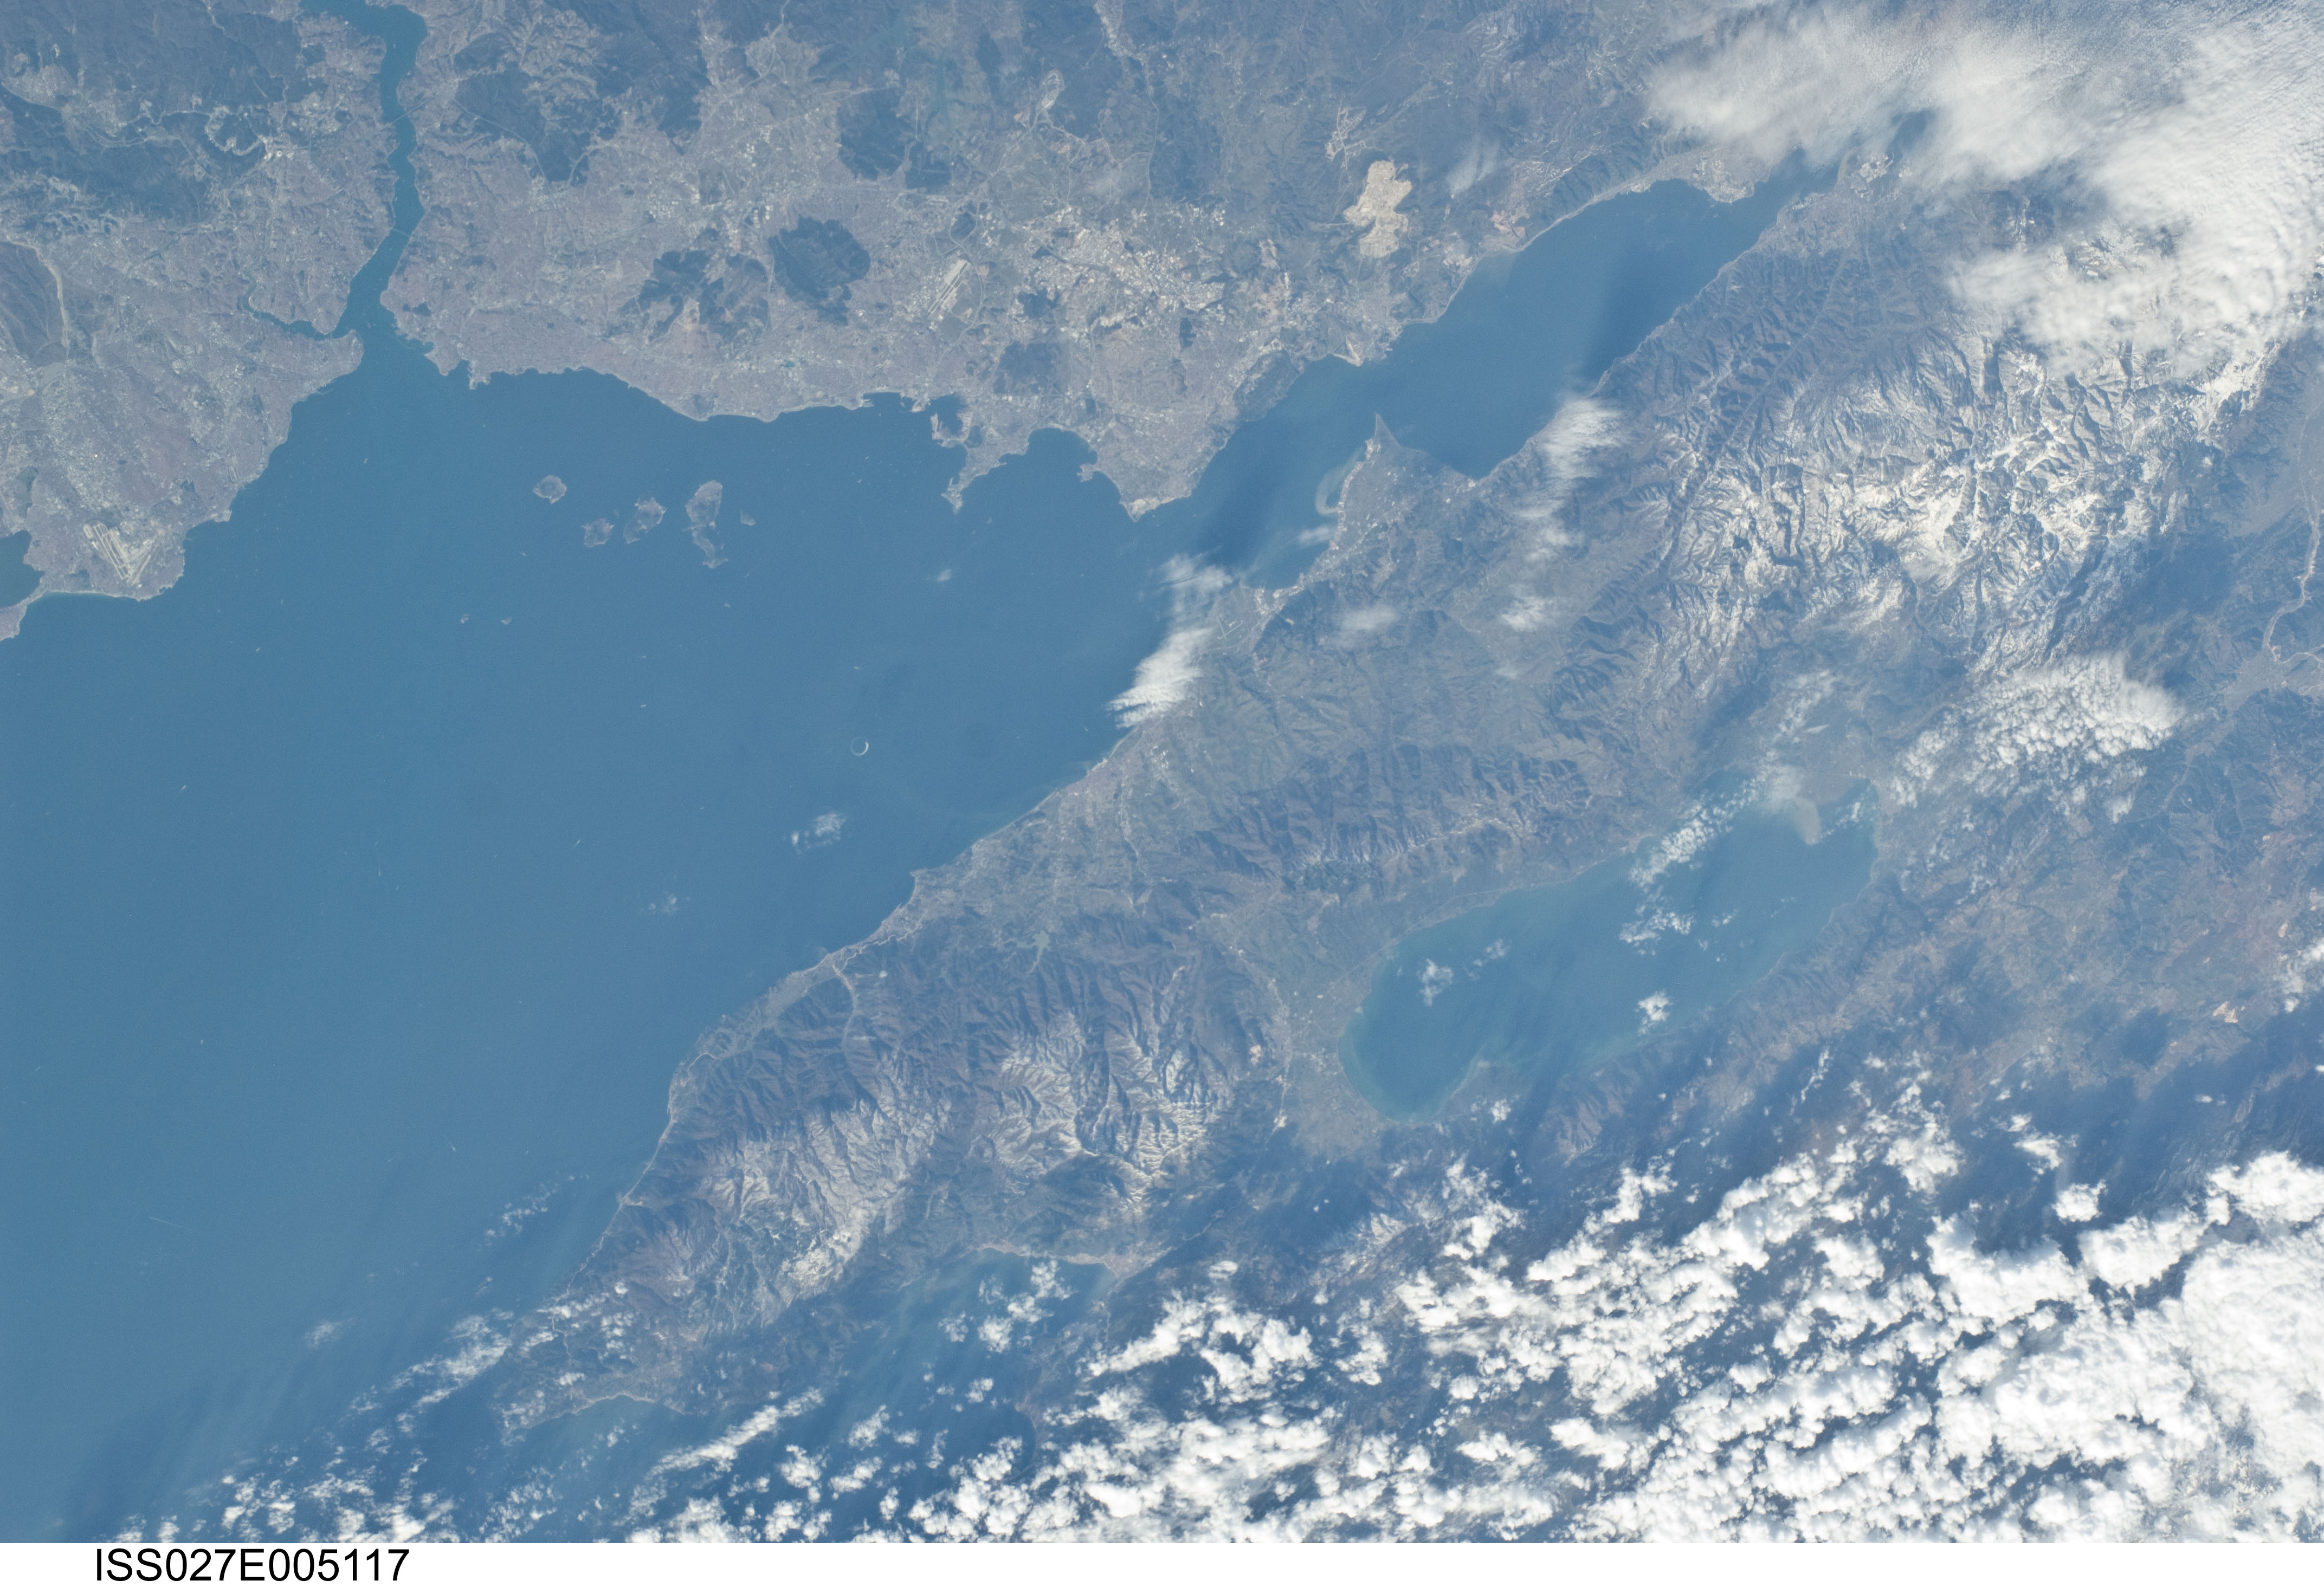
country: TURKEY
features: MARMARA SEA, BOSPORUS, ISTANBUL, GEBZE
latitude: 40.5
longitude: 29.5
